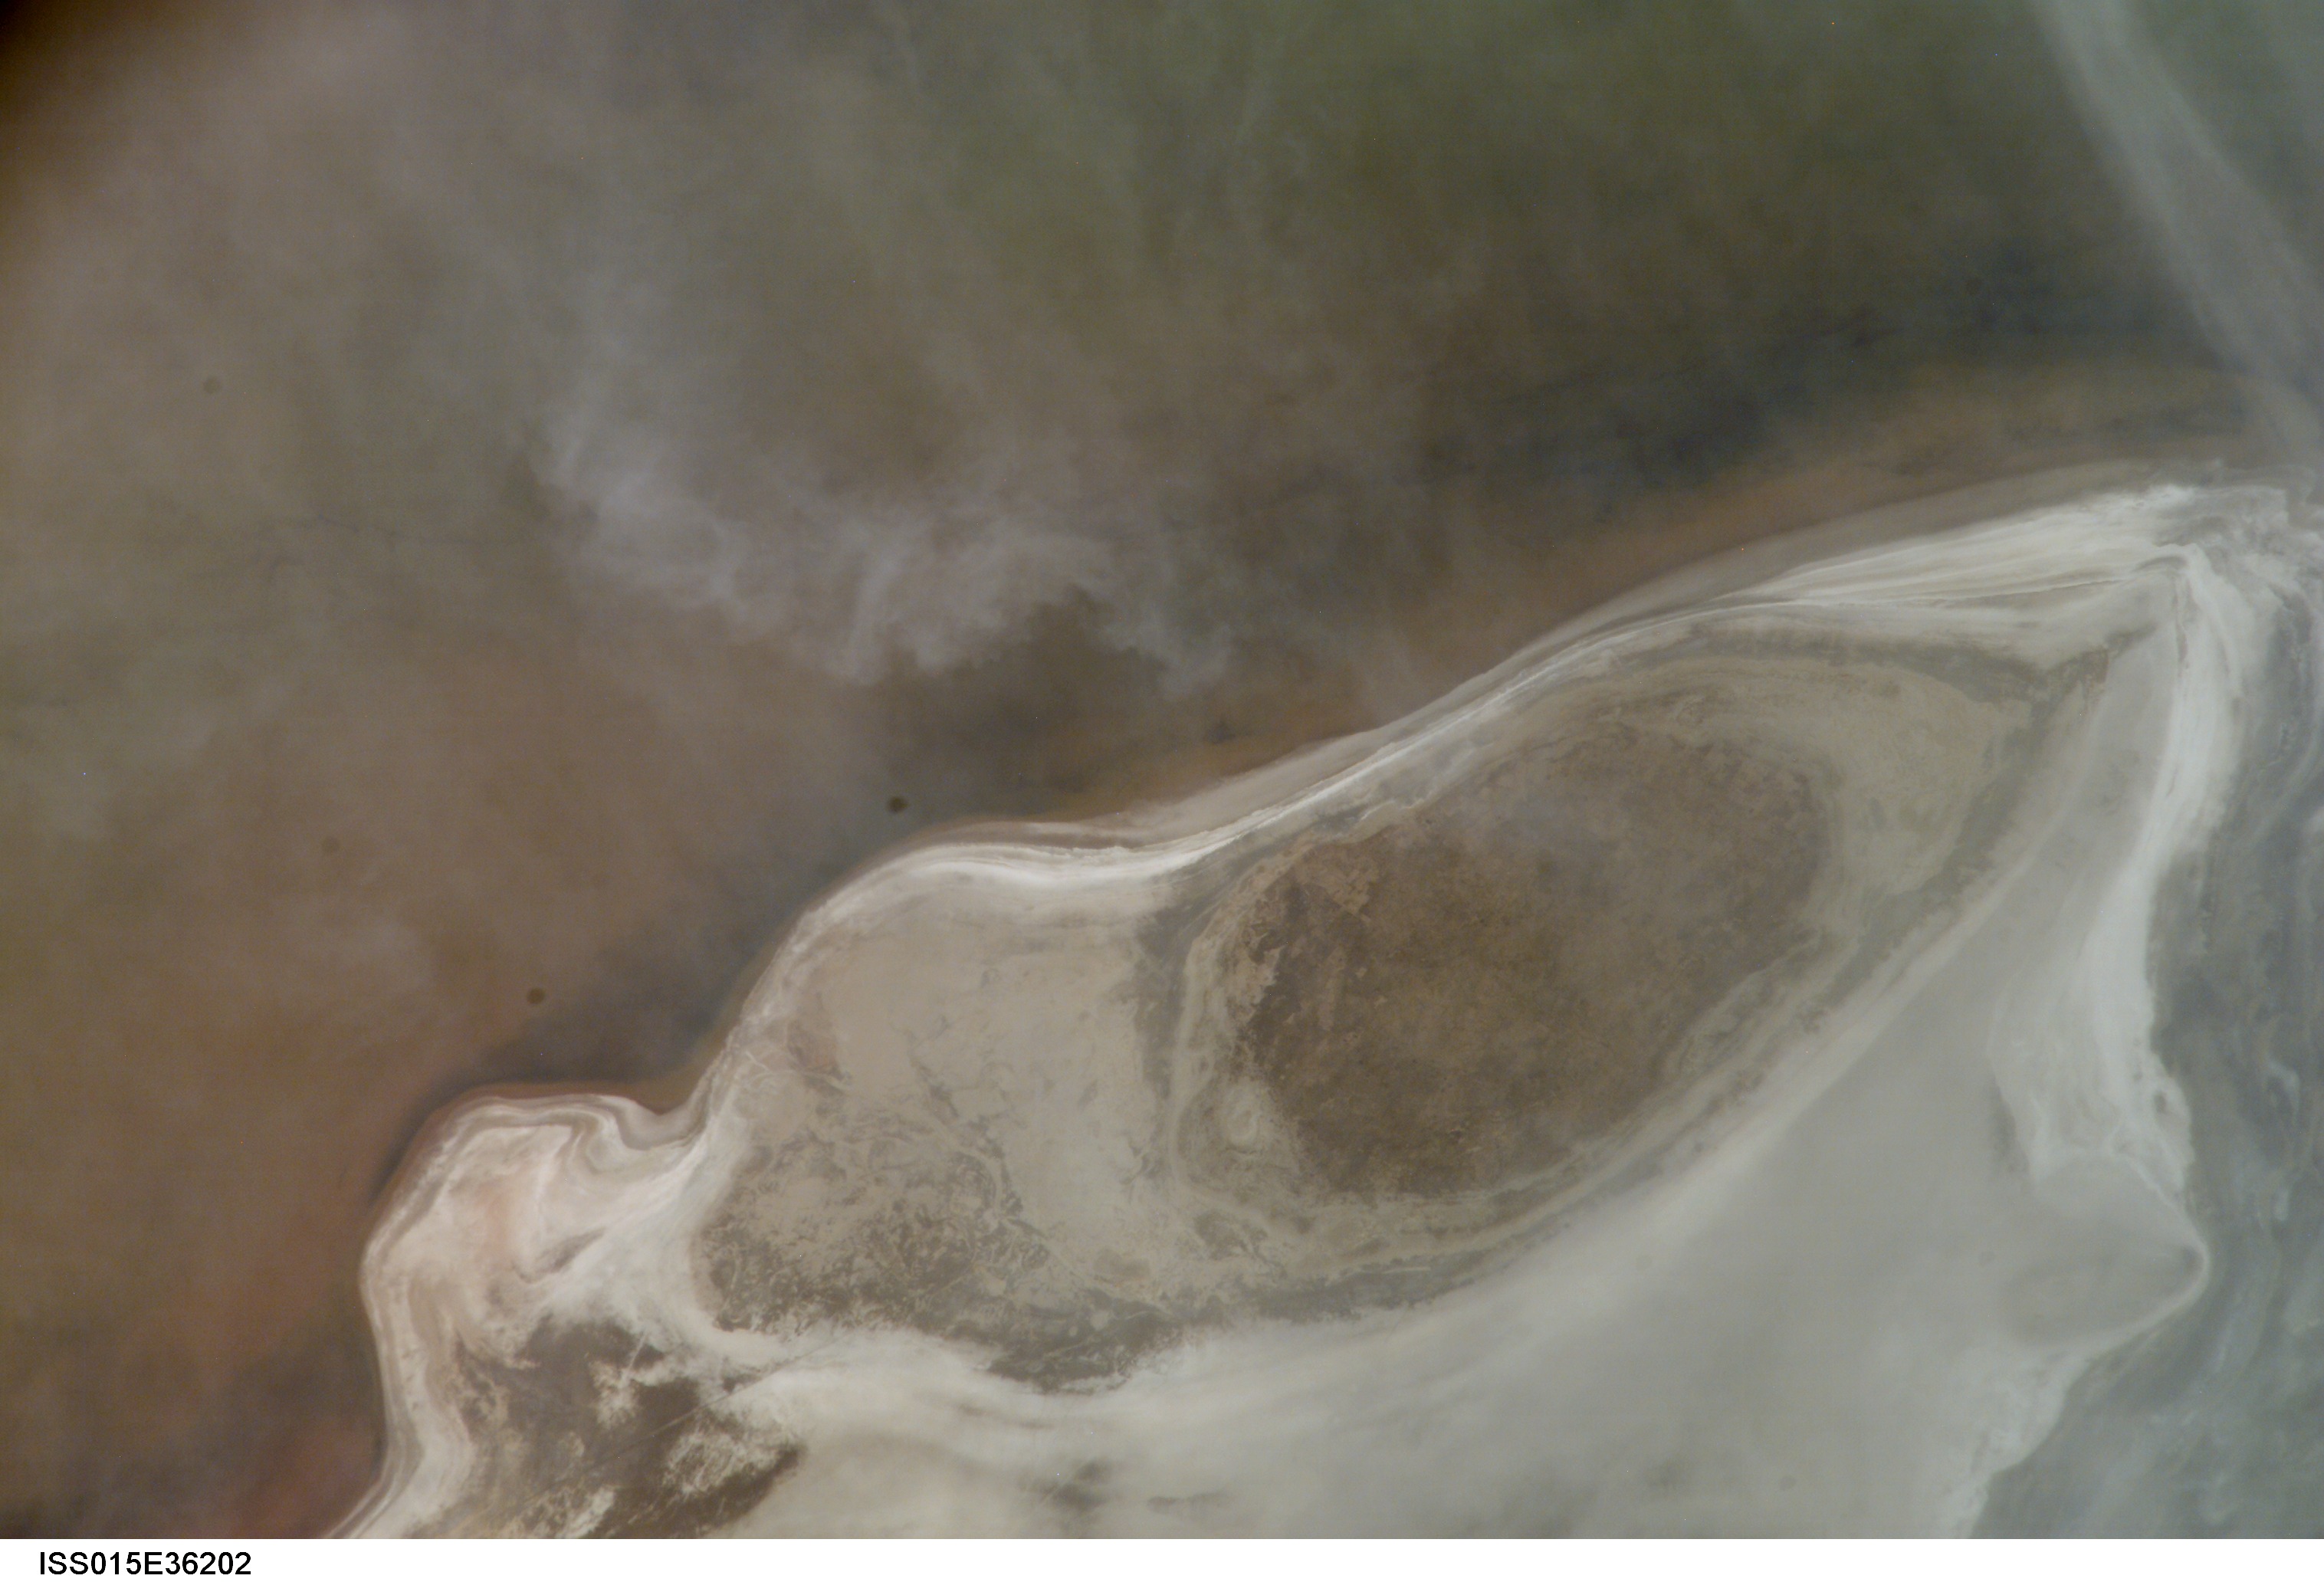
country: BOLIVIA
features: NW. LAGO POOPO, ISLAND
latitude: -18.9
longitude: -67.1
